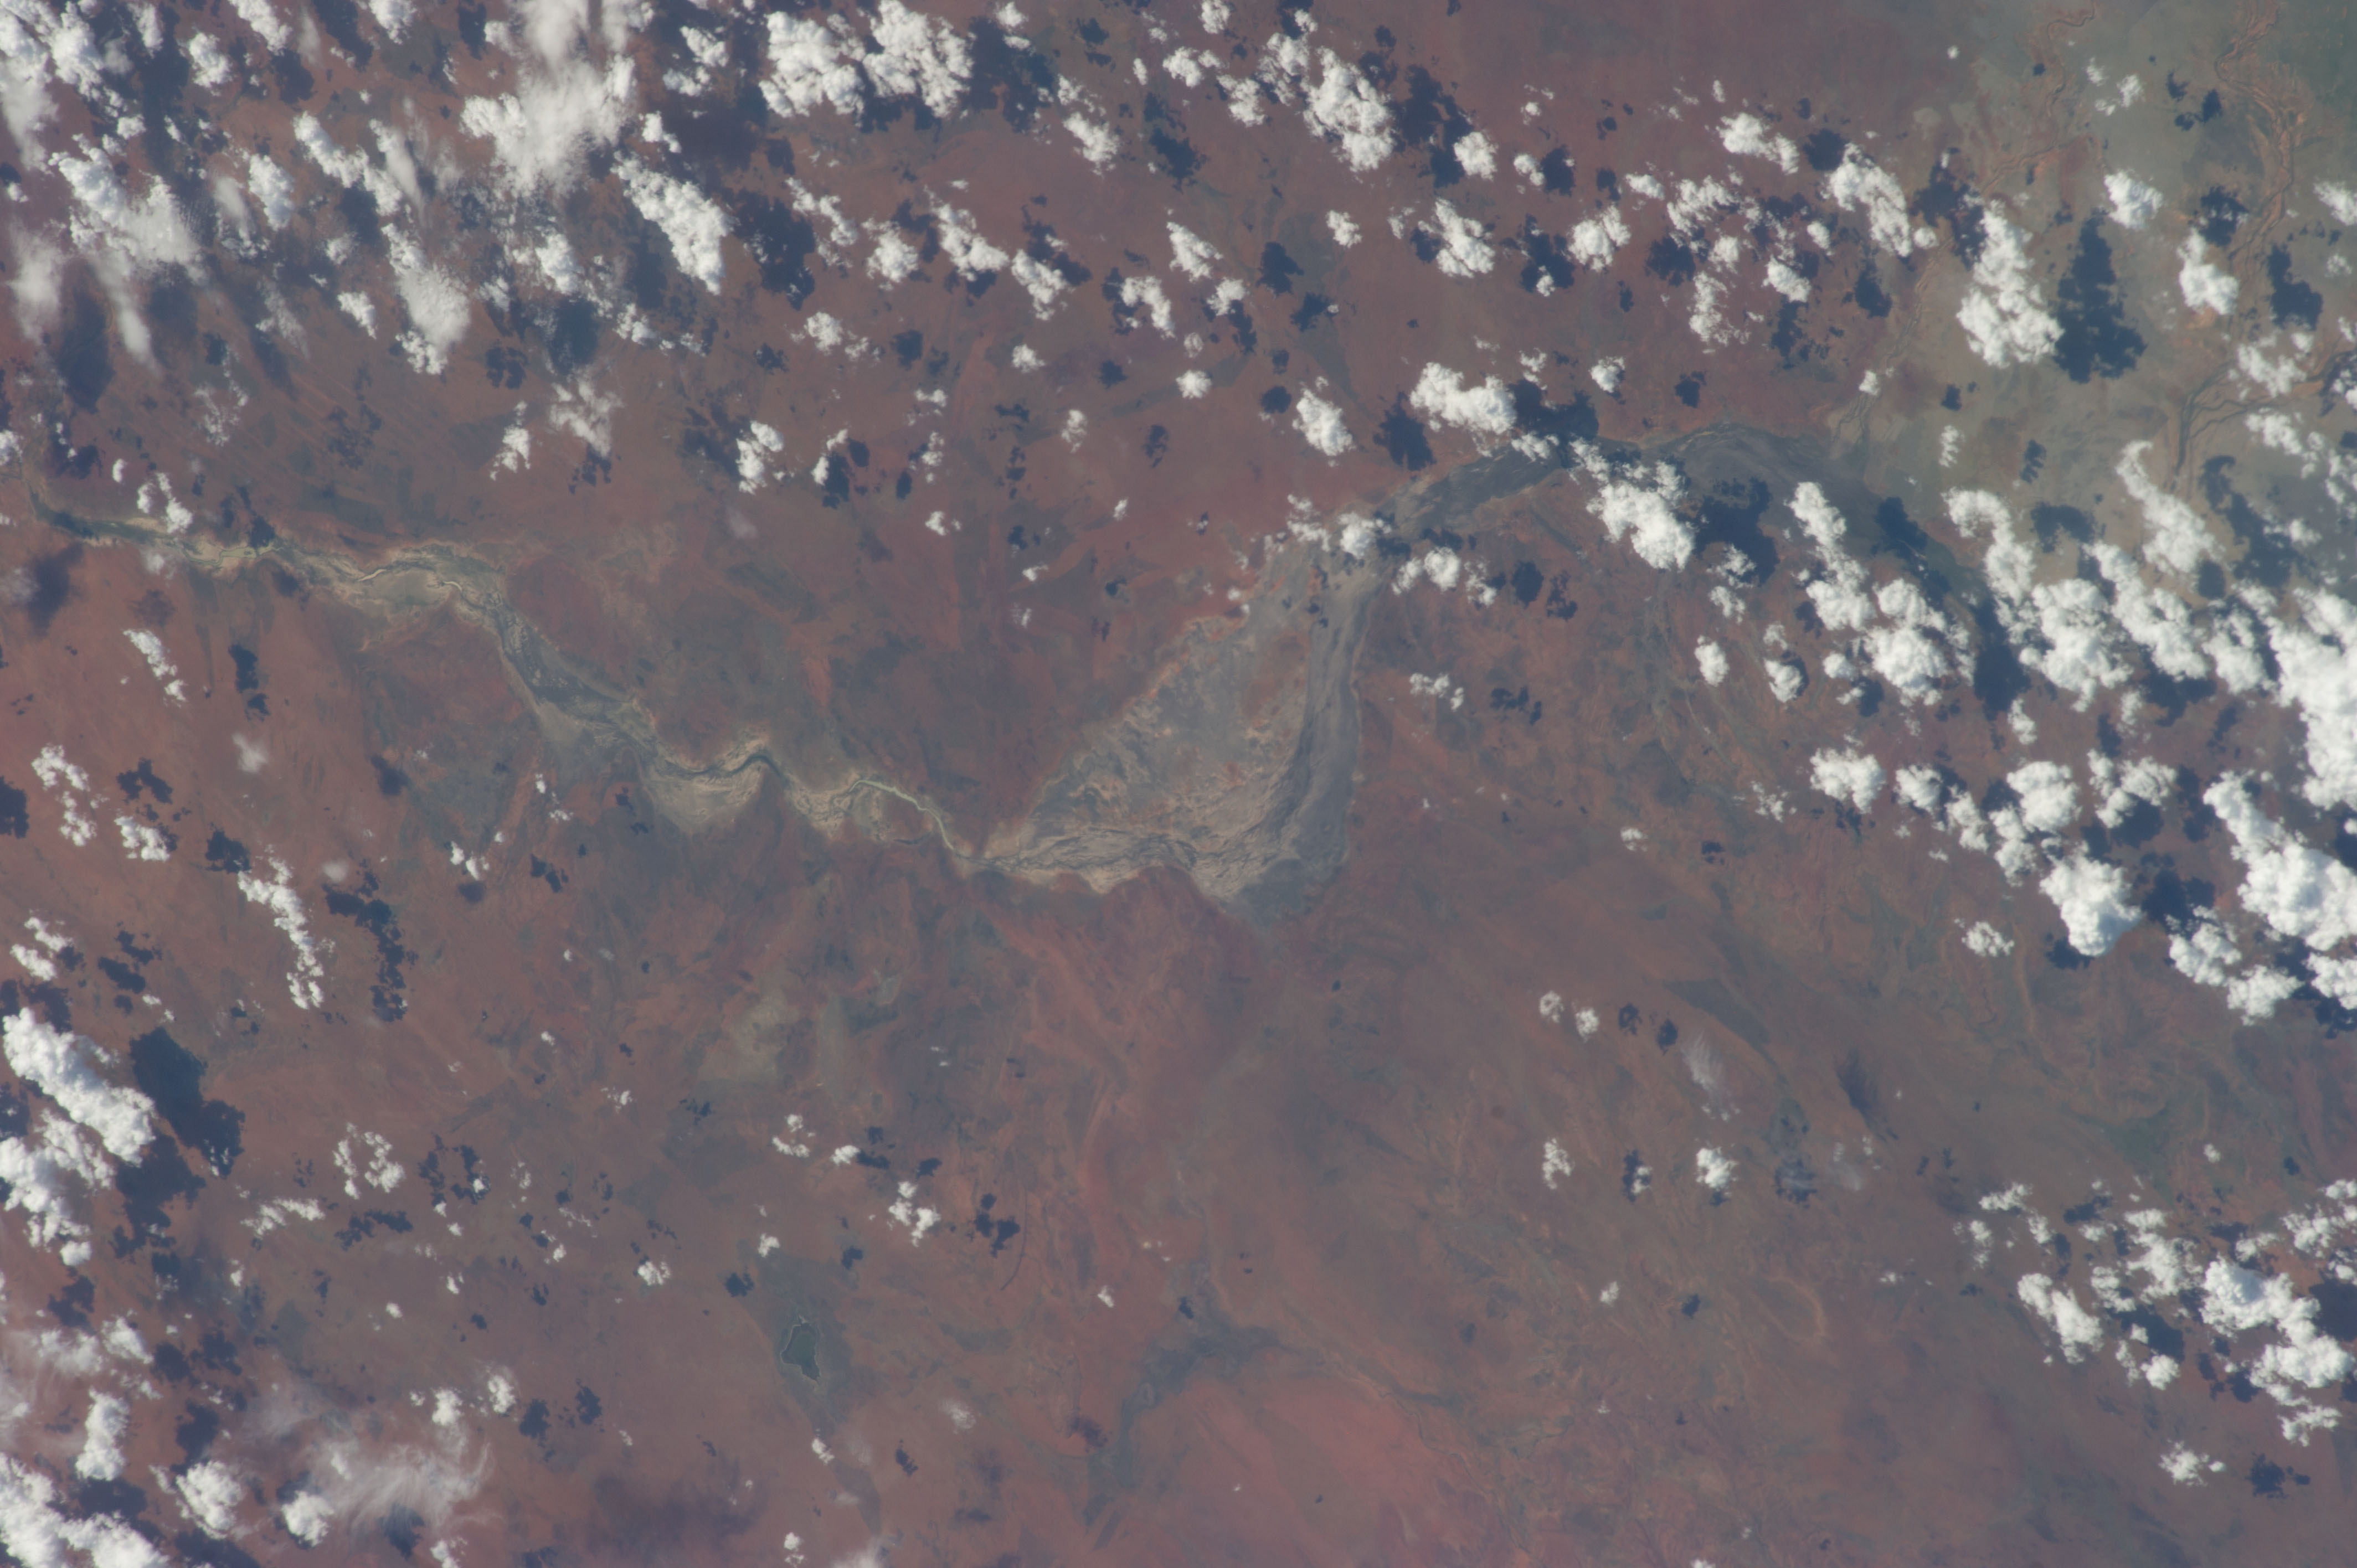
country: AUSTRALIA-WA
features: BINDI BINDI WATER HOLE, STURT CREEK, DENISON PLAINS, GARDINER RA.
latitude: -19.0
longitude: 128.3
